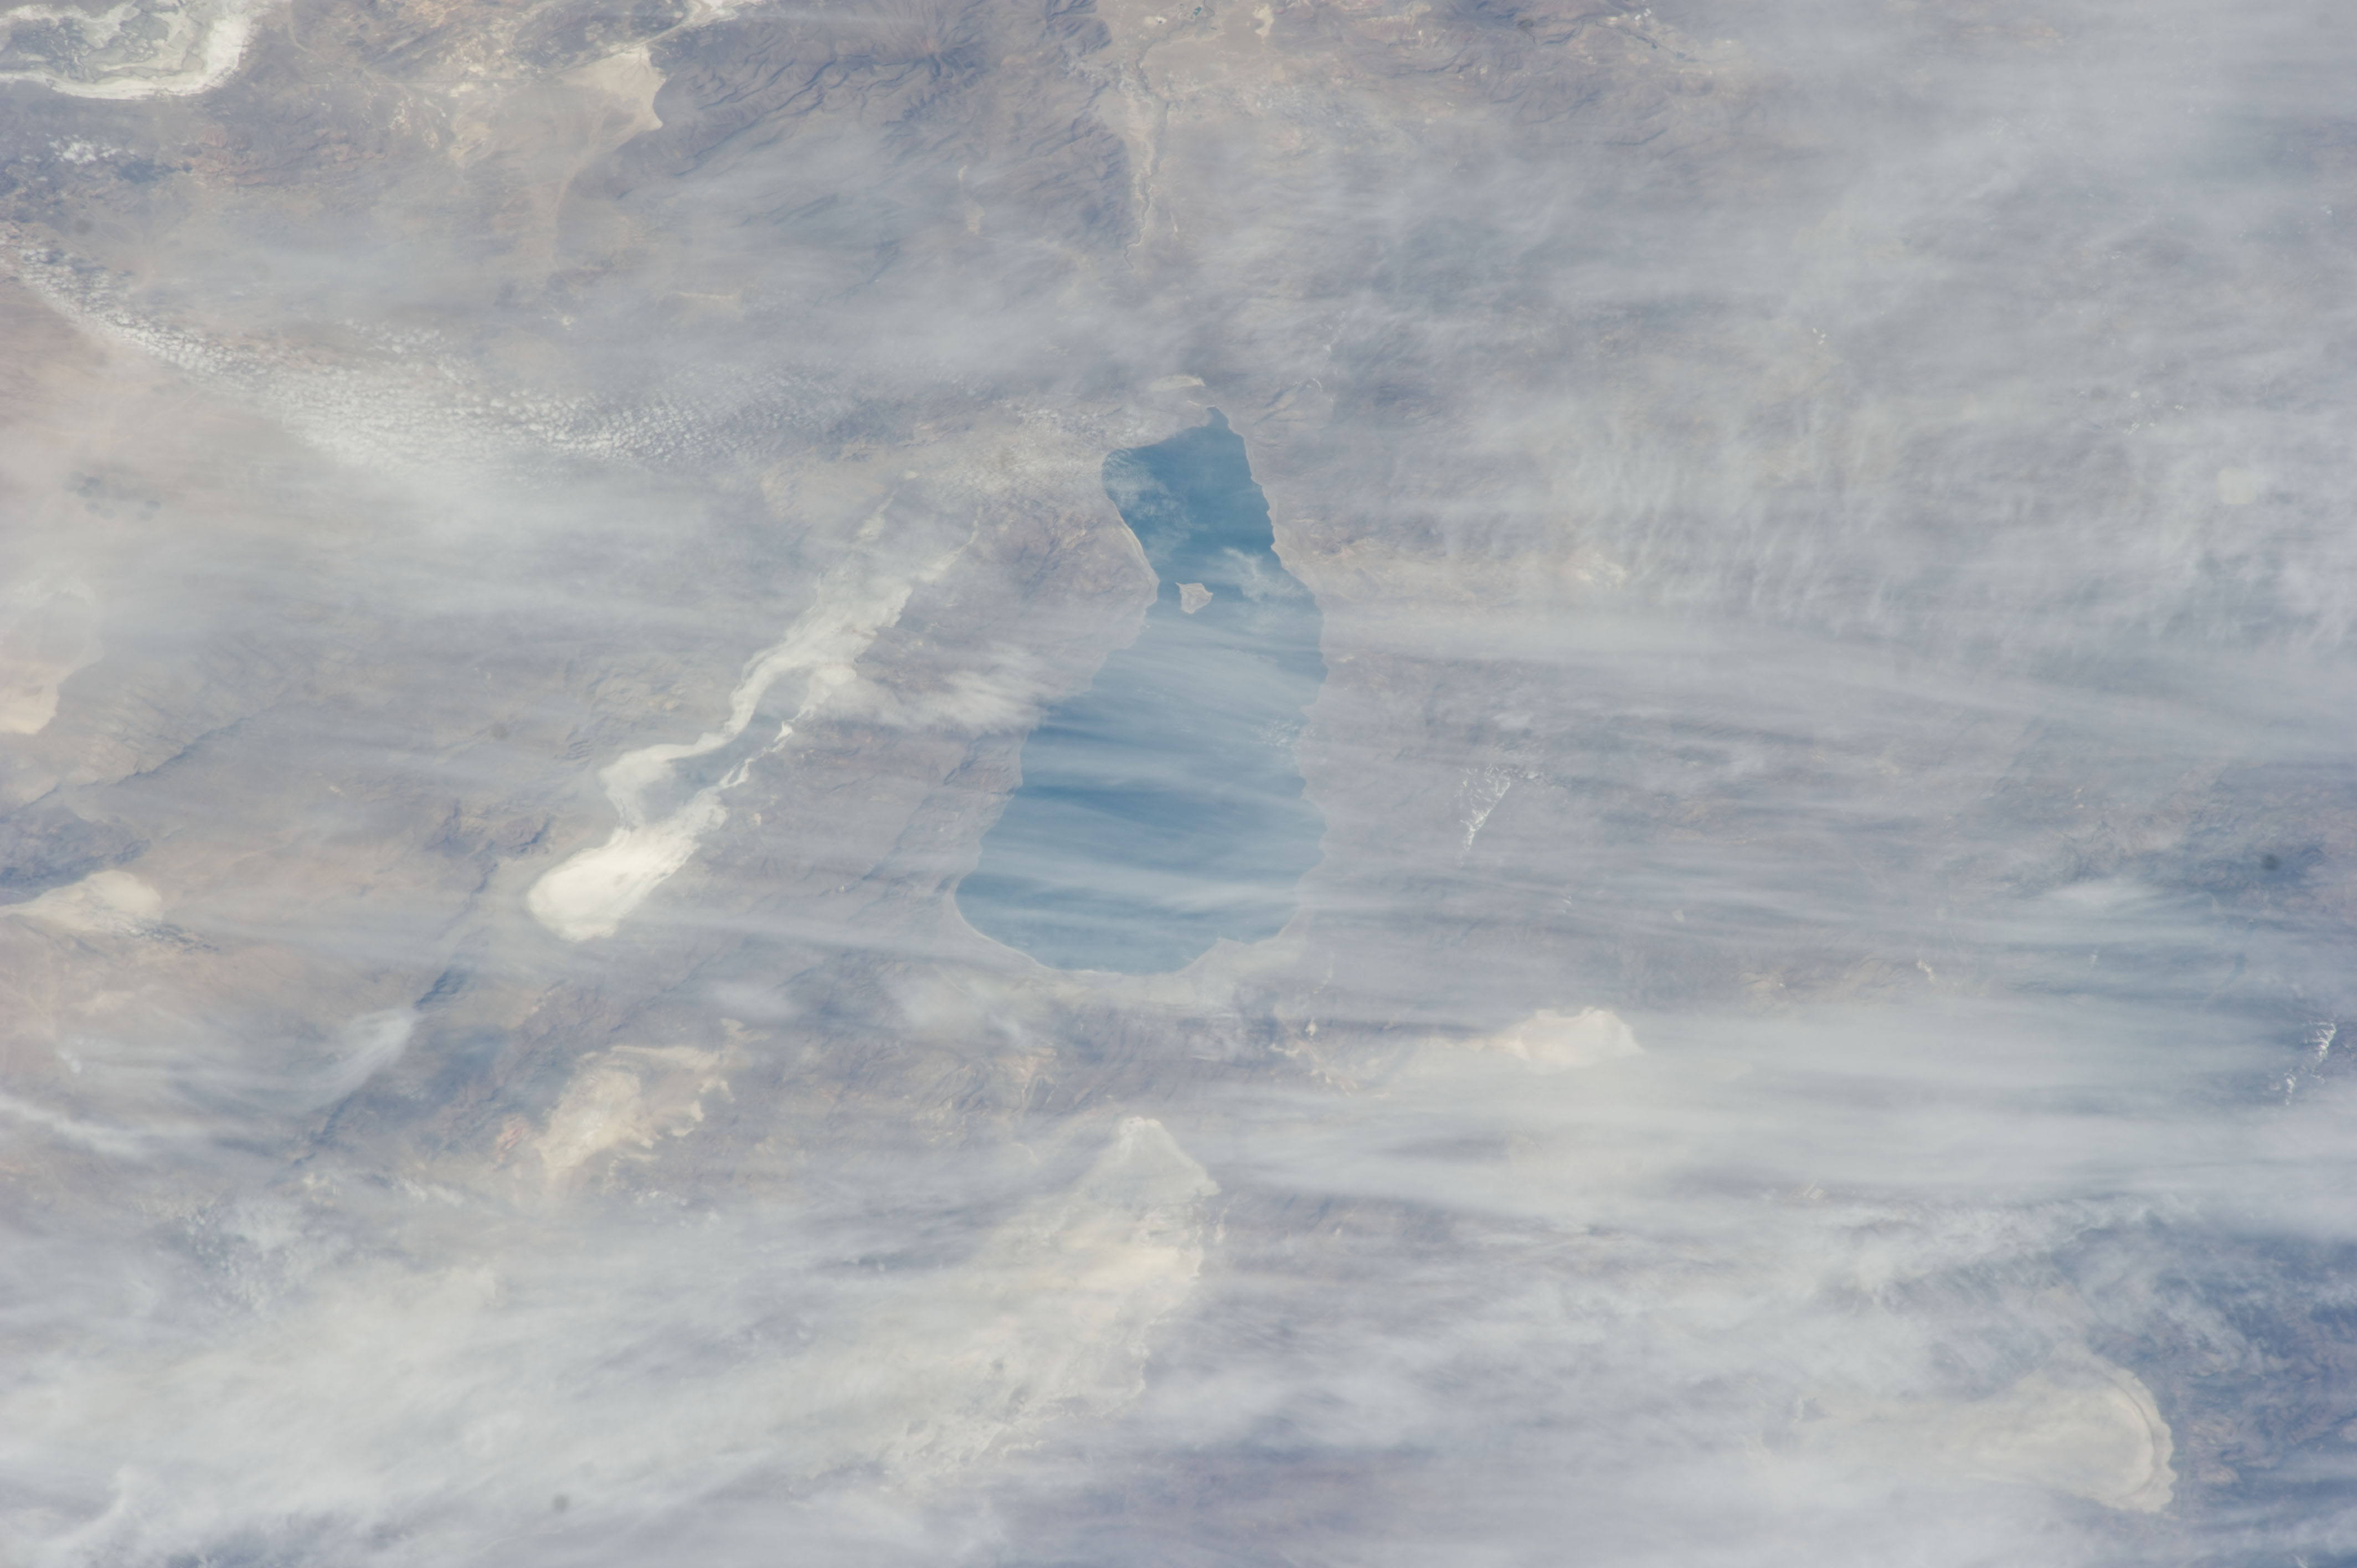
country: USA-NEVADA
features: PYRAMID LAKE, TULE PEAK, TOHAKUM PEAK, MOUNTAINS
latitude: 40.1
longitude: -119.6
